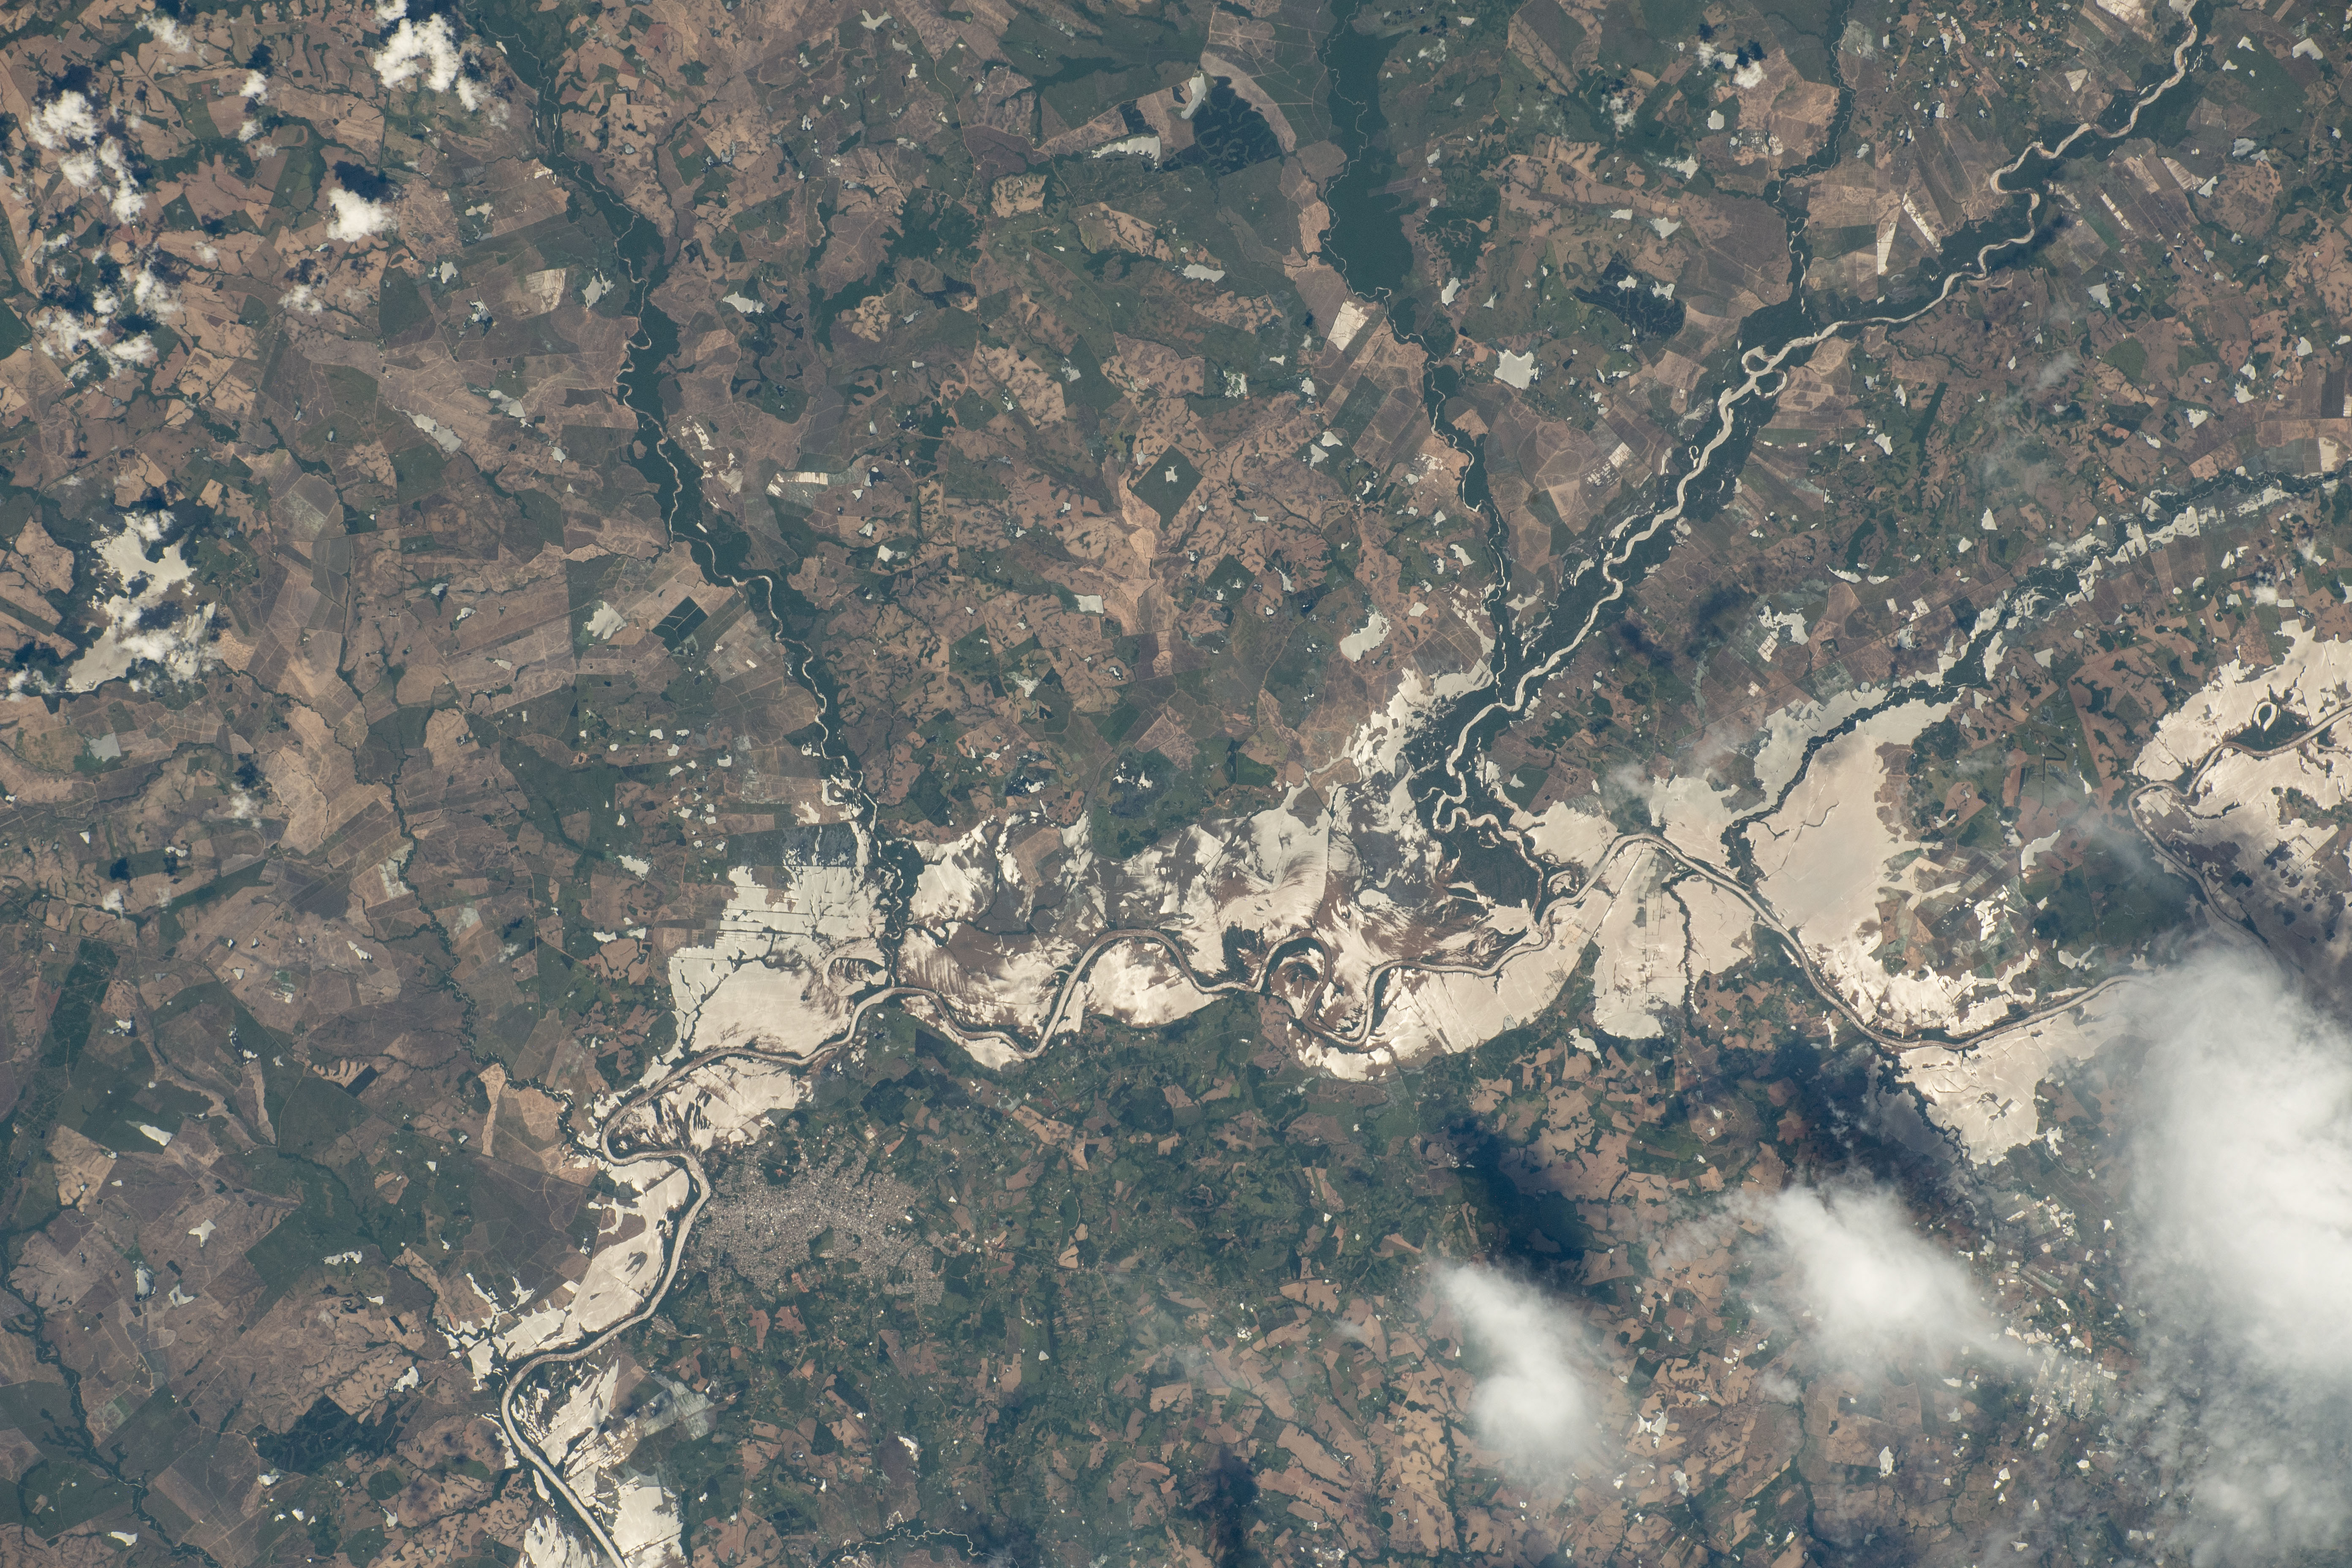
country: BRAZIL
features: CACHOEIRA DO SUL
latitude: -30.0
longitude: -53.0
